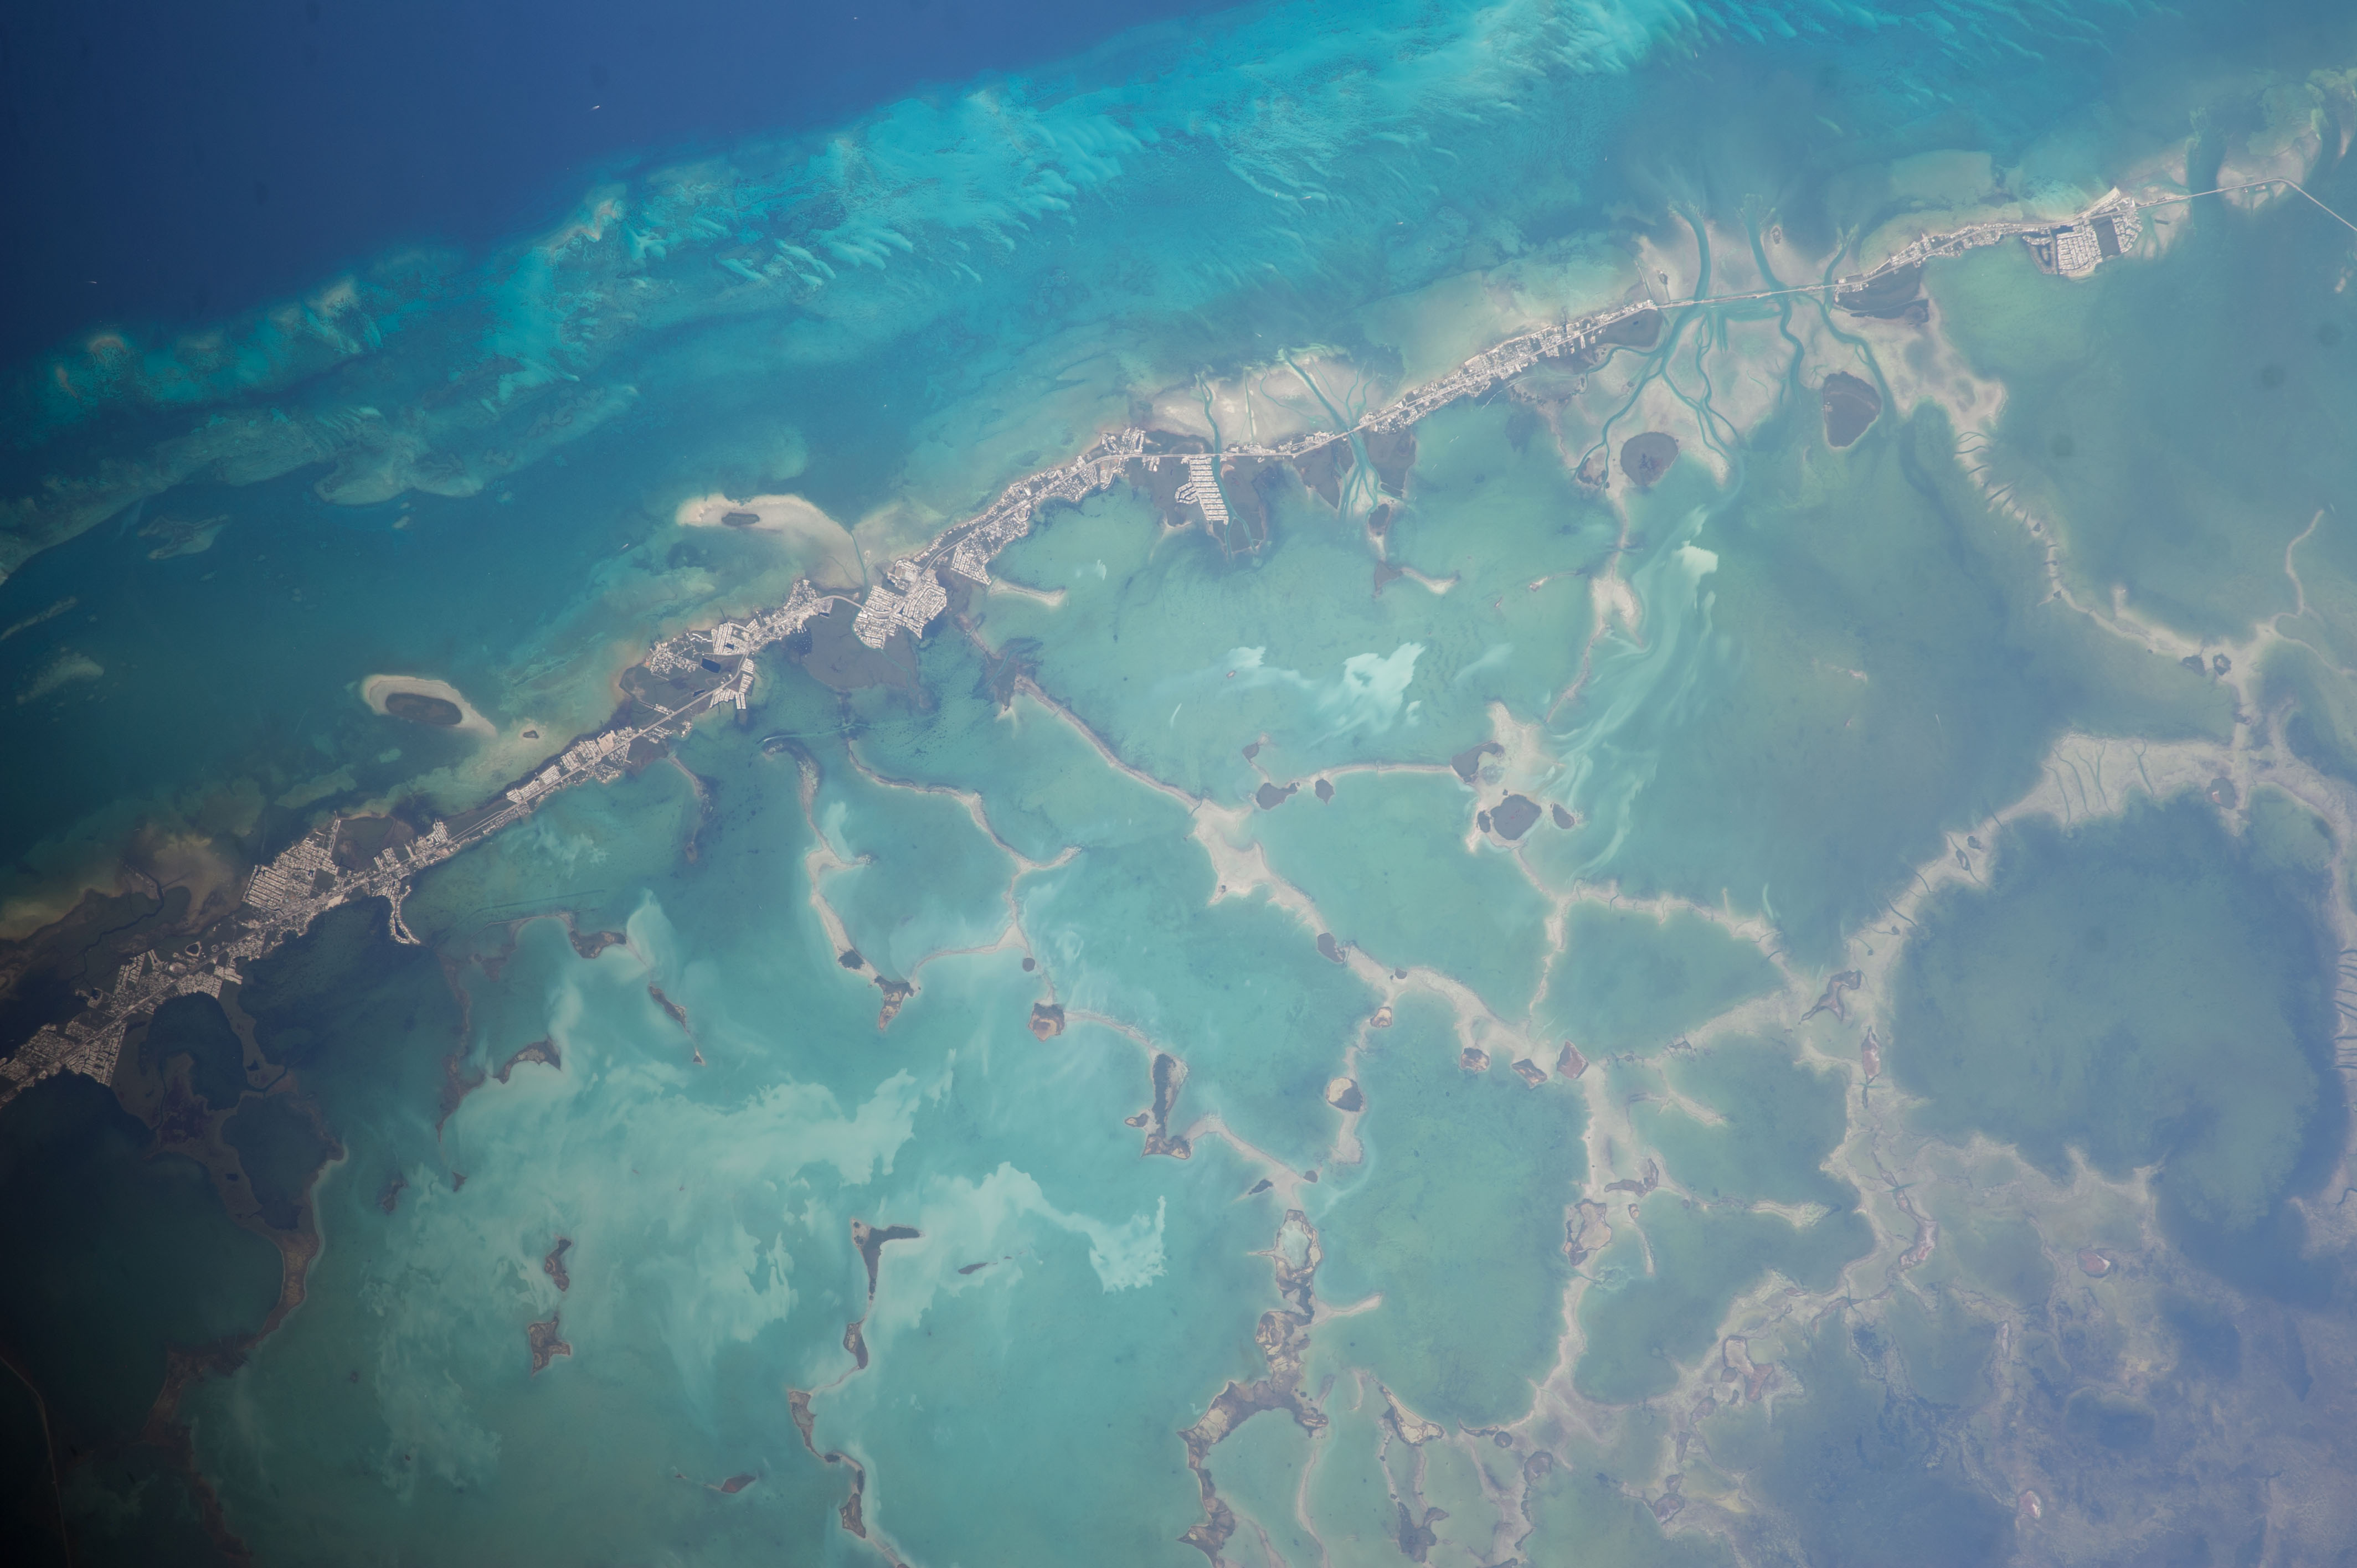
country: USA-FLORIDA
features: ISLANDS, FLORIDA KEYS, FLORIDA BAY, PLANTATION KEY, TAVERNIER, KEY LARGO
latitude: 25.0
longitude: -80.6
